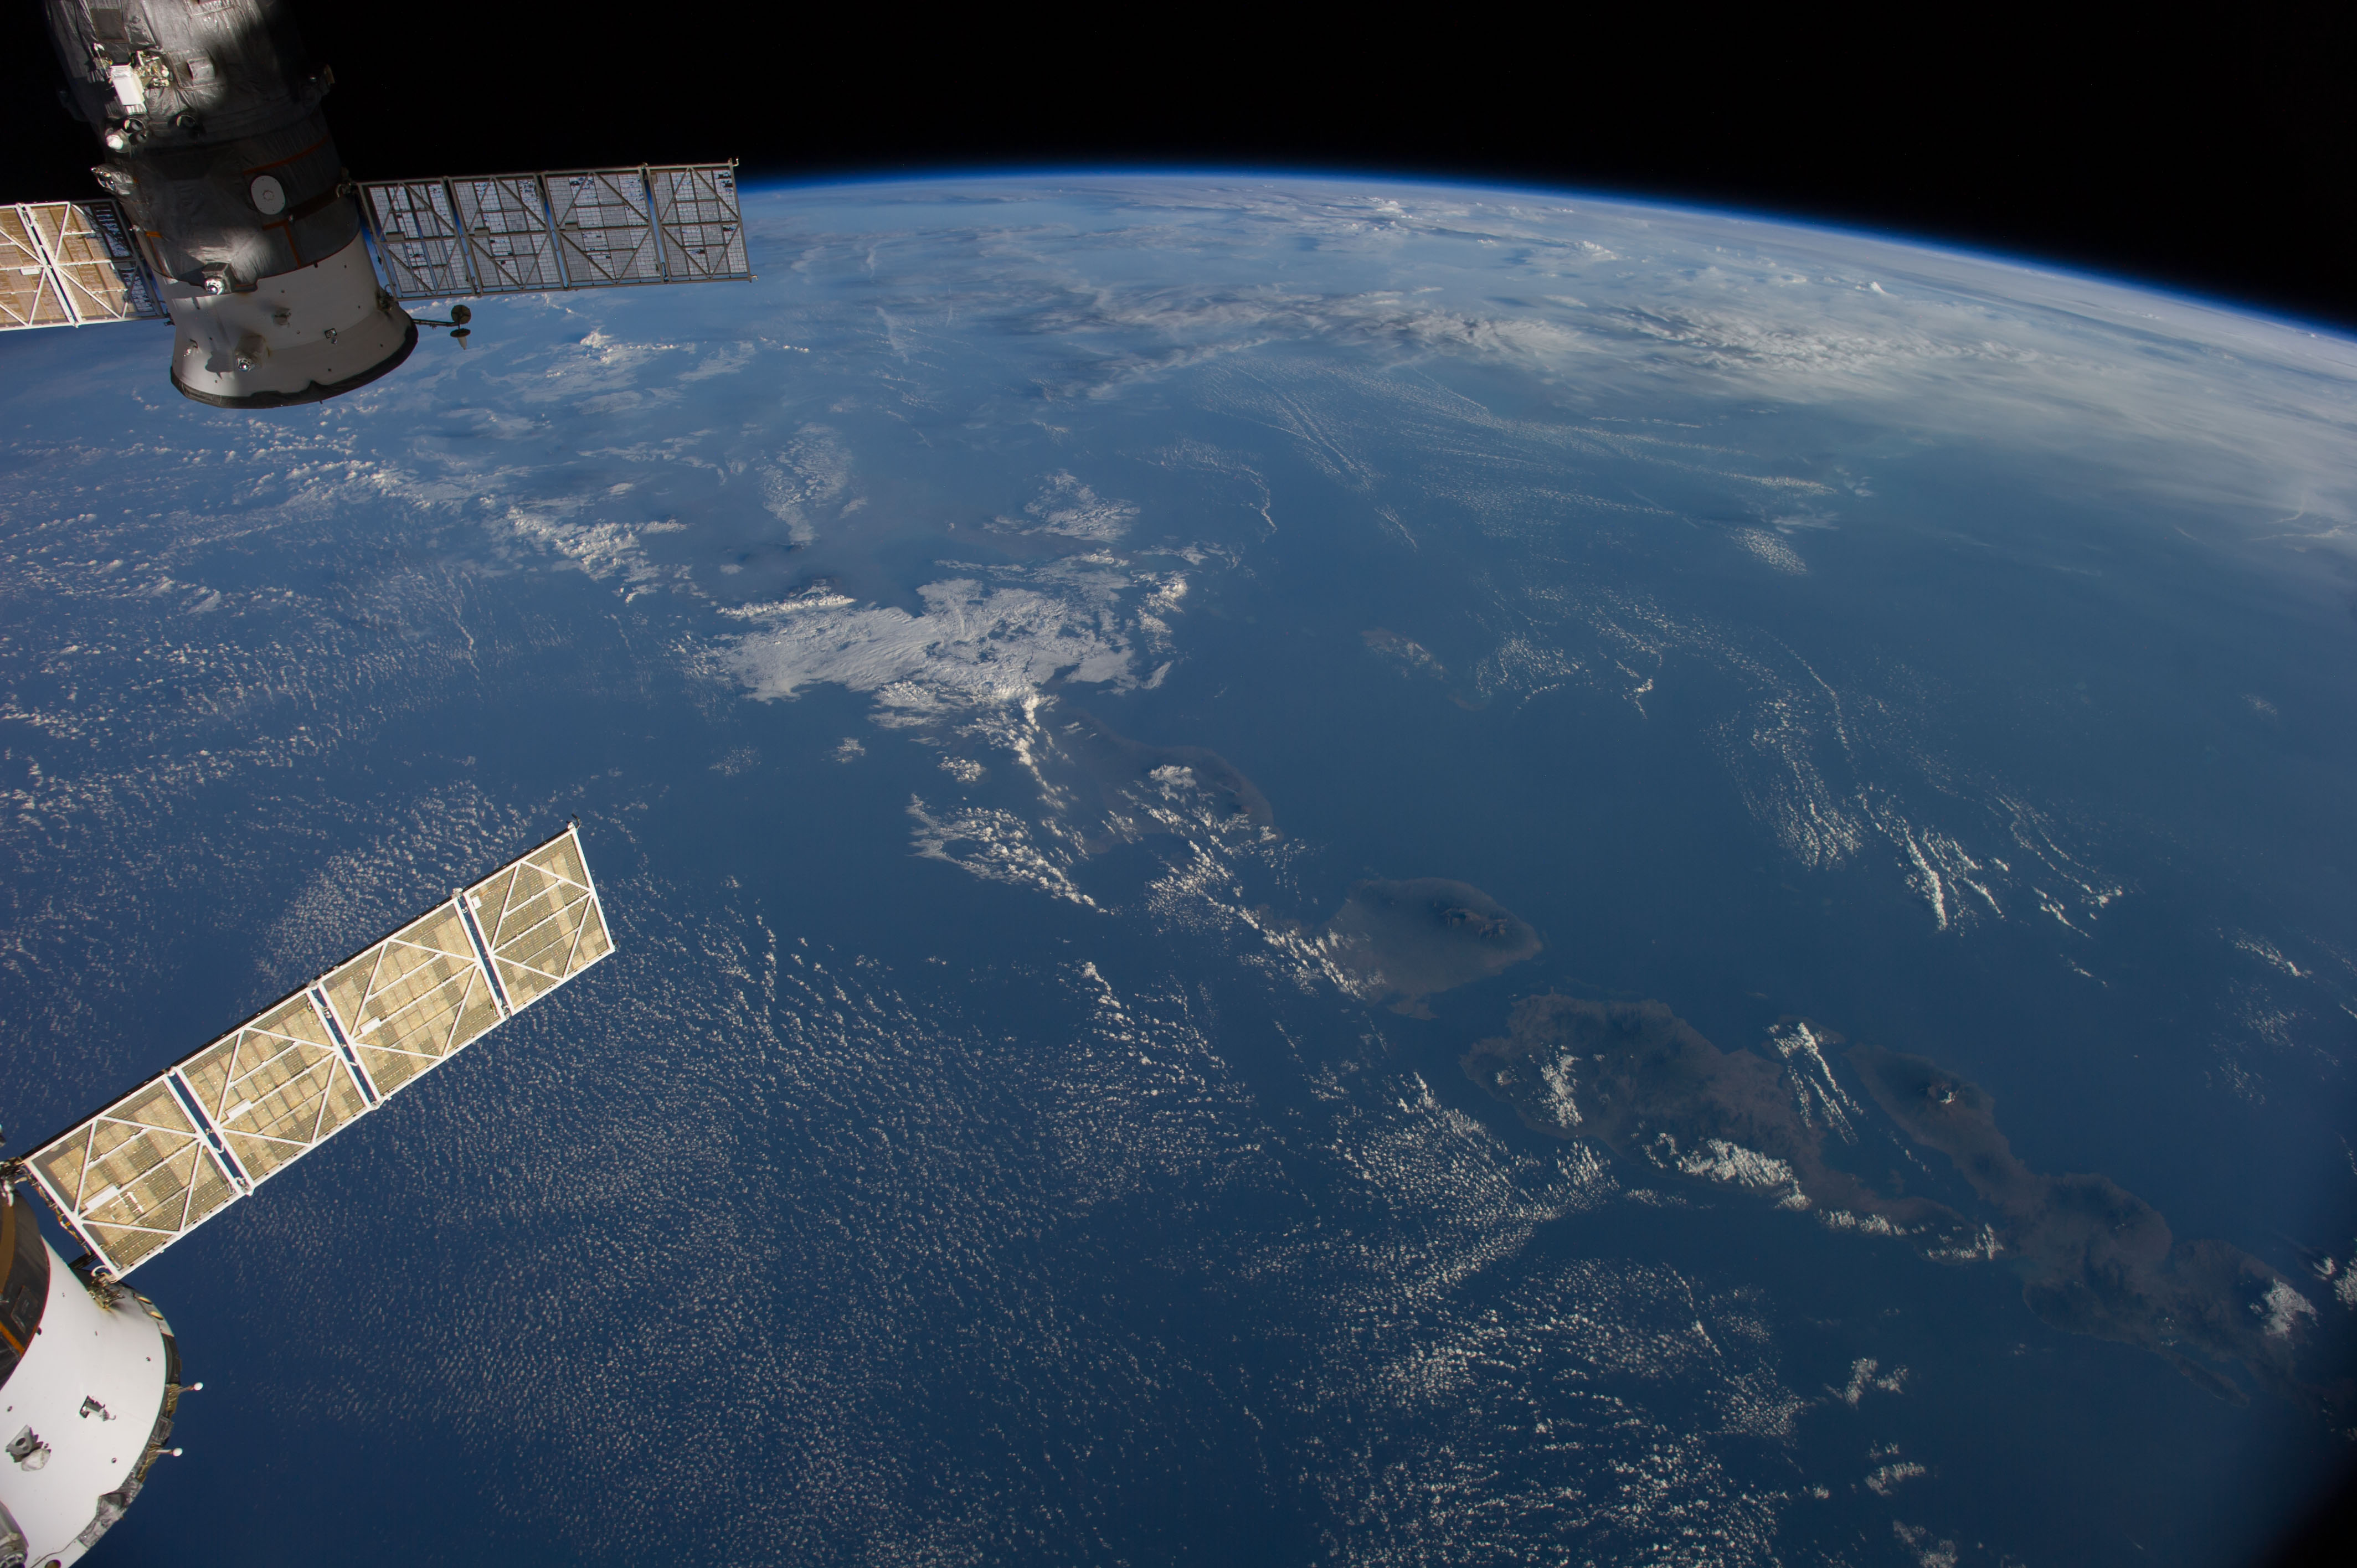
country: INDONESIA
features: BALI, W. NUSA TENGGARA, BALI S., JAVA S., MT. RINJANI, ATMOSPHERIC LIMB
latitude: -9.0
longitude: 115.5
